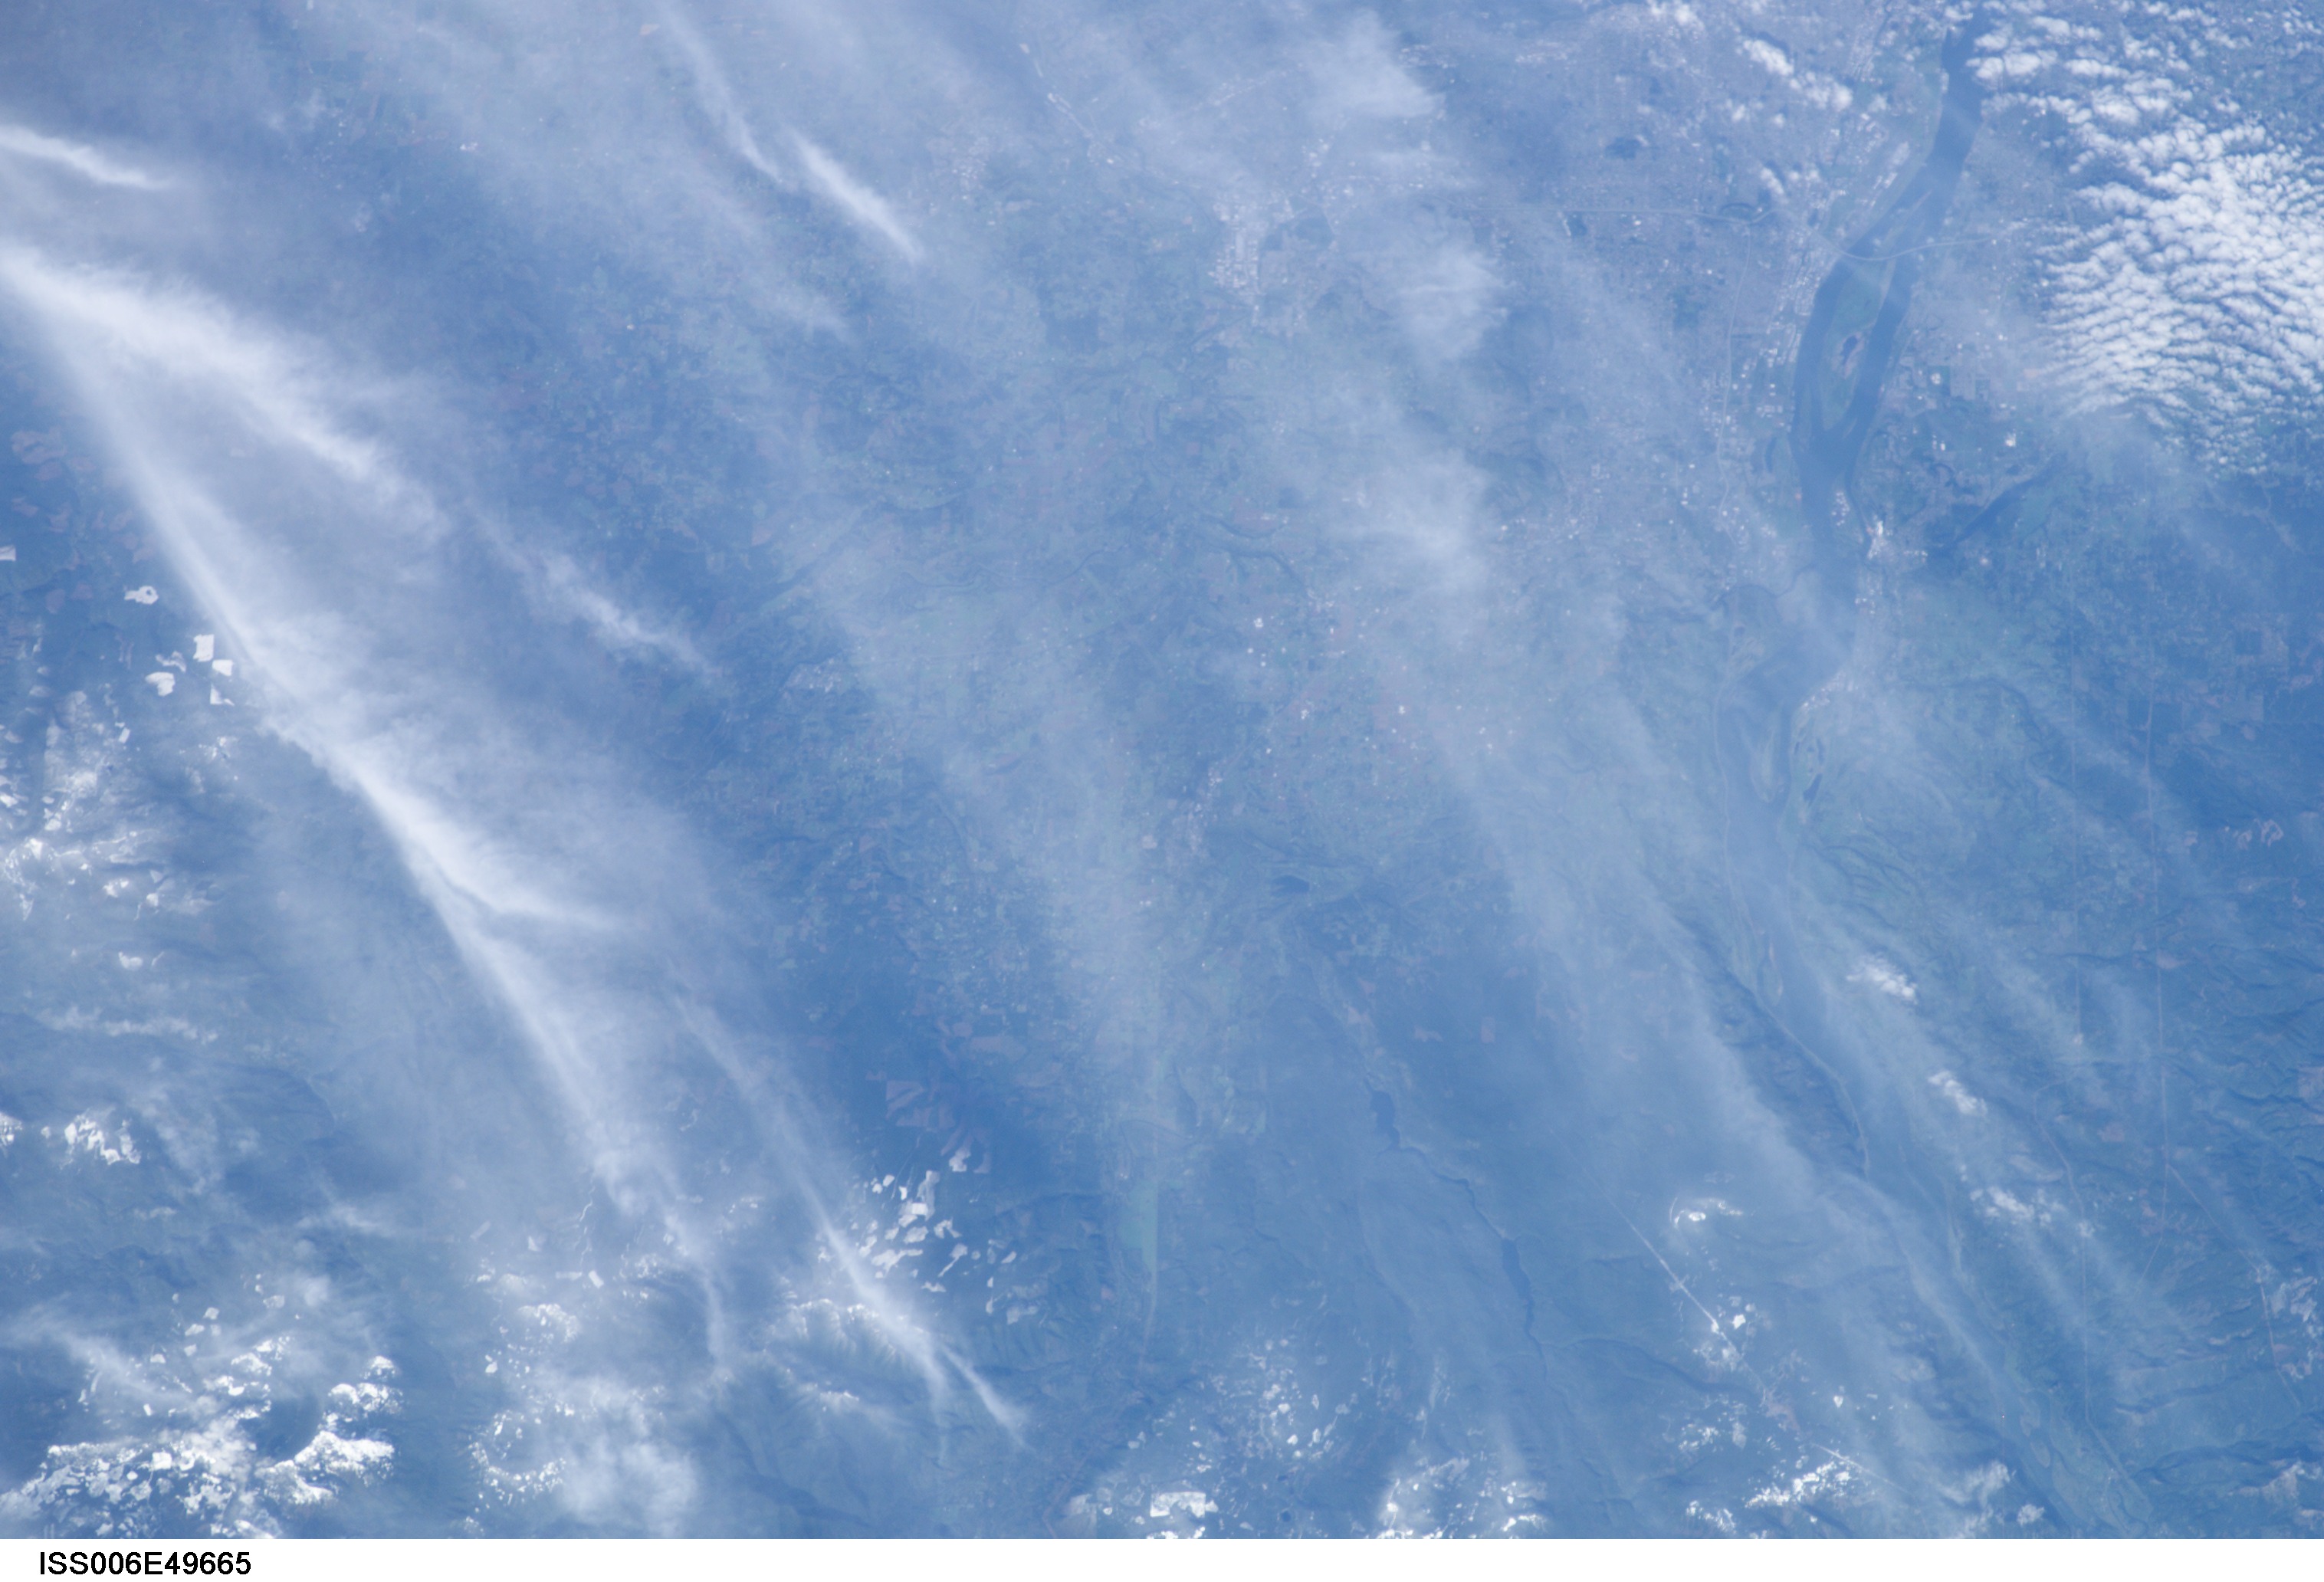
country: USA-OREGON
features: CASCADE RANGE NEAR MT. HOOD
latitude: 45.0
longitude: -122.5
